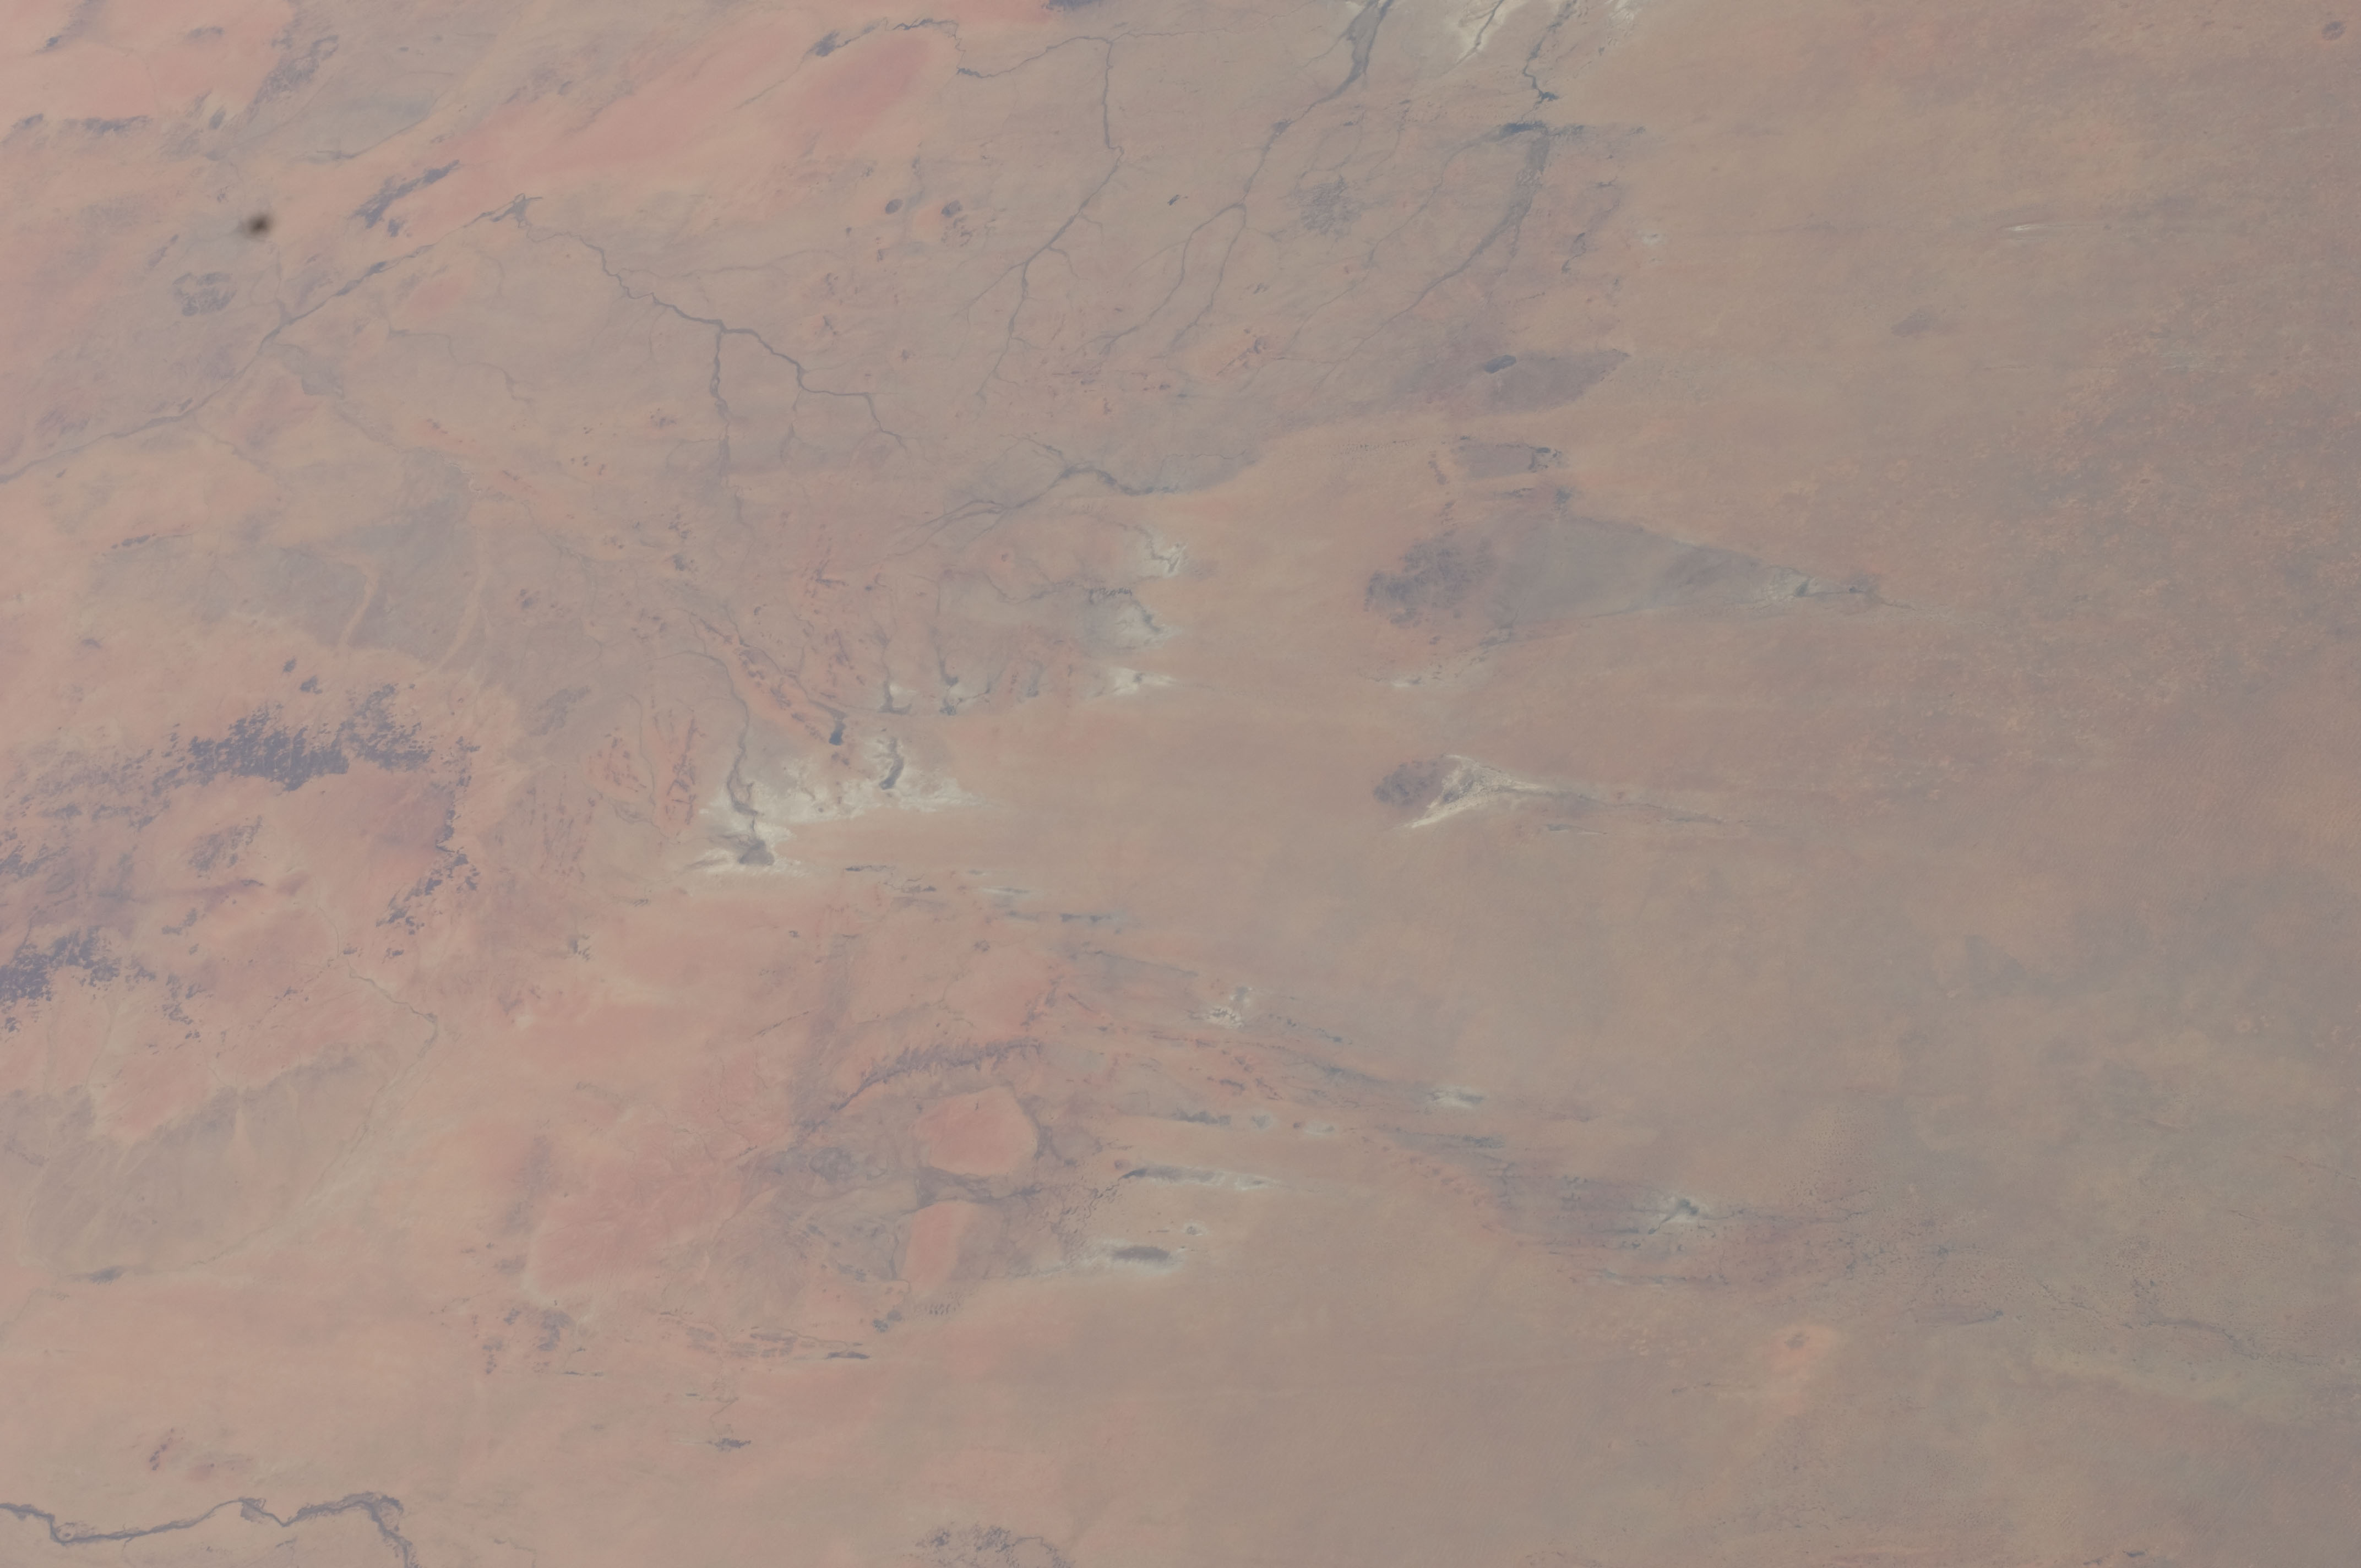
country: SUDAN
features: SAHARA DESERT, SALT LAKE BEDS, DRAINAGE, SAWDIRI AREA, HAZE
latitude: 14.0
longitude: 29.0
